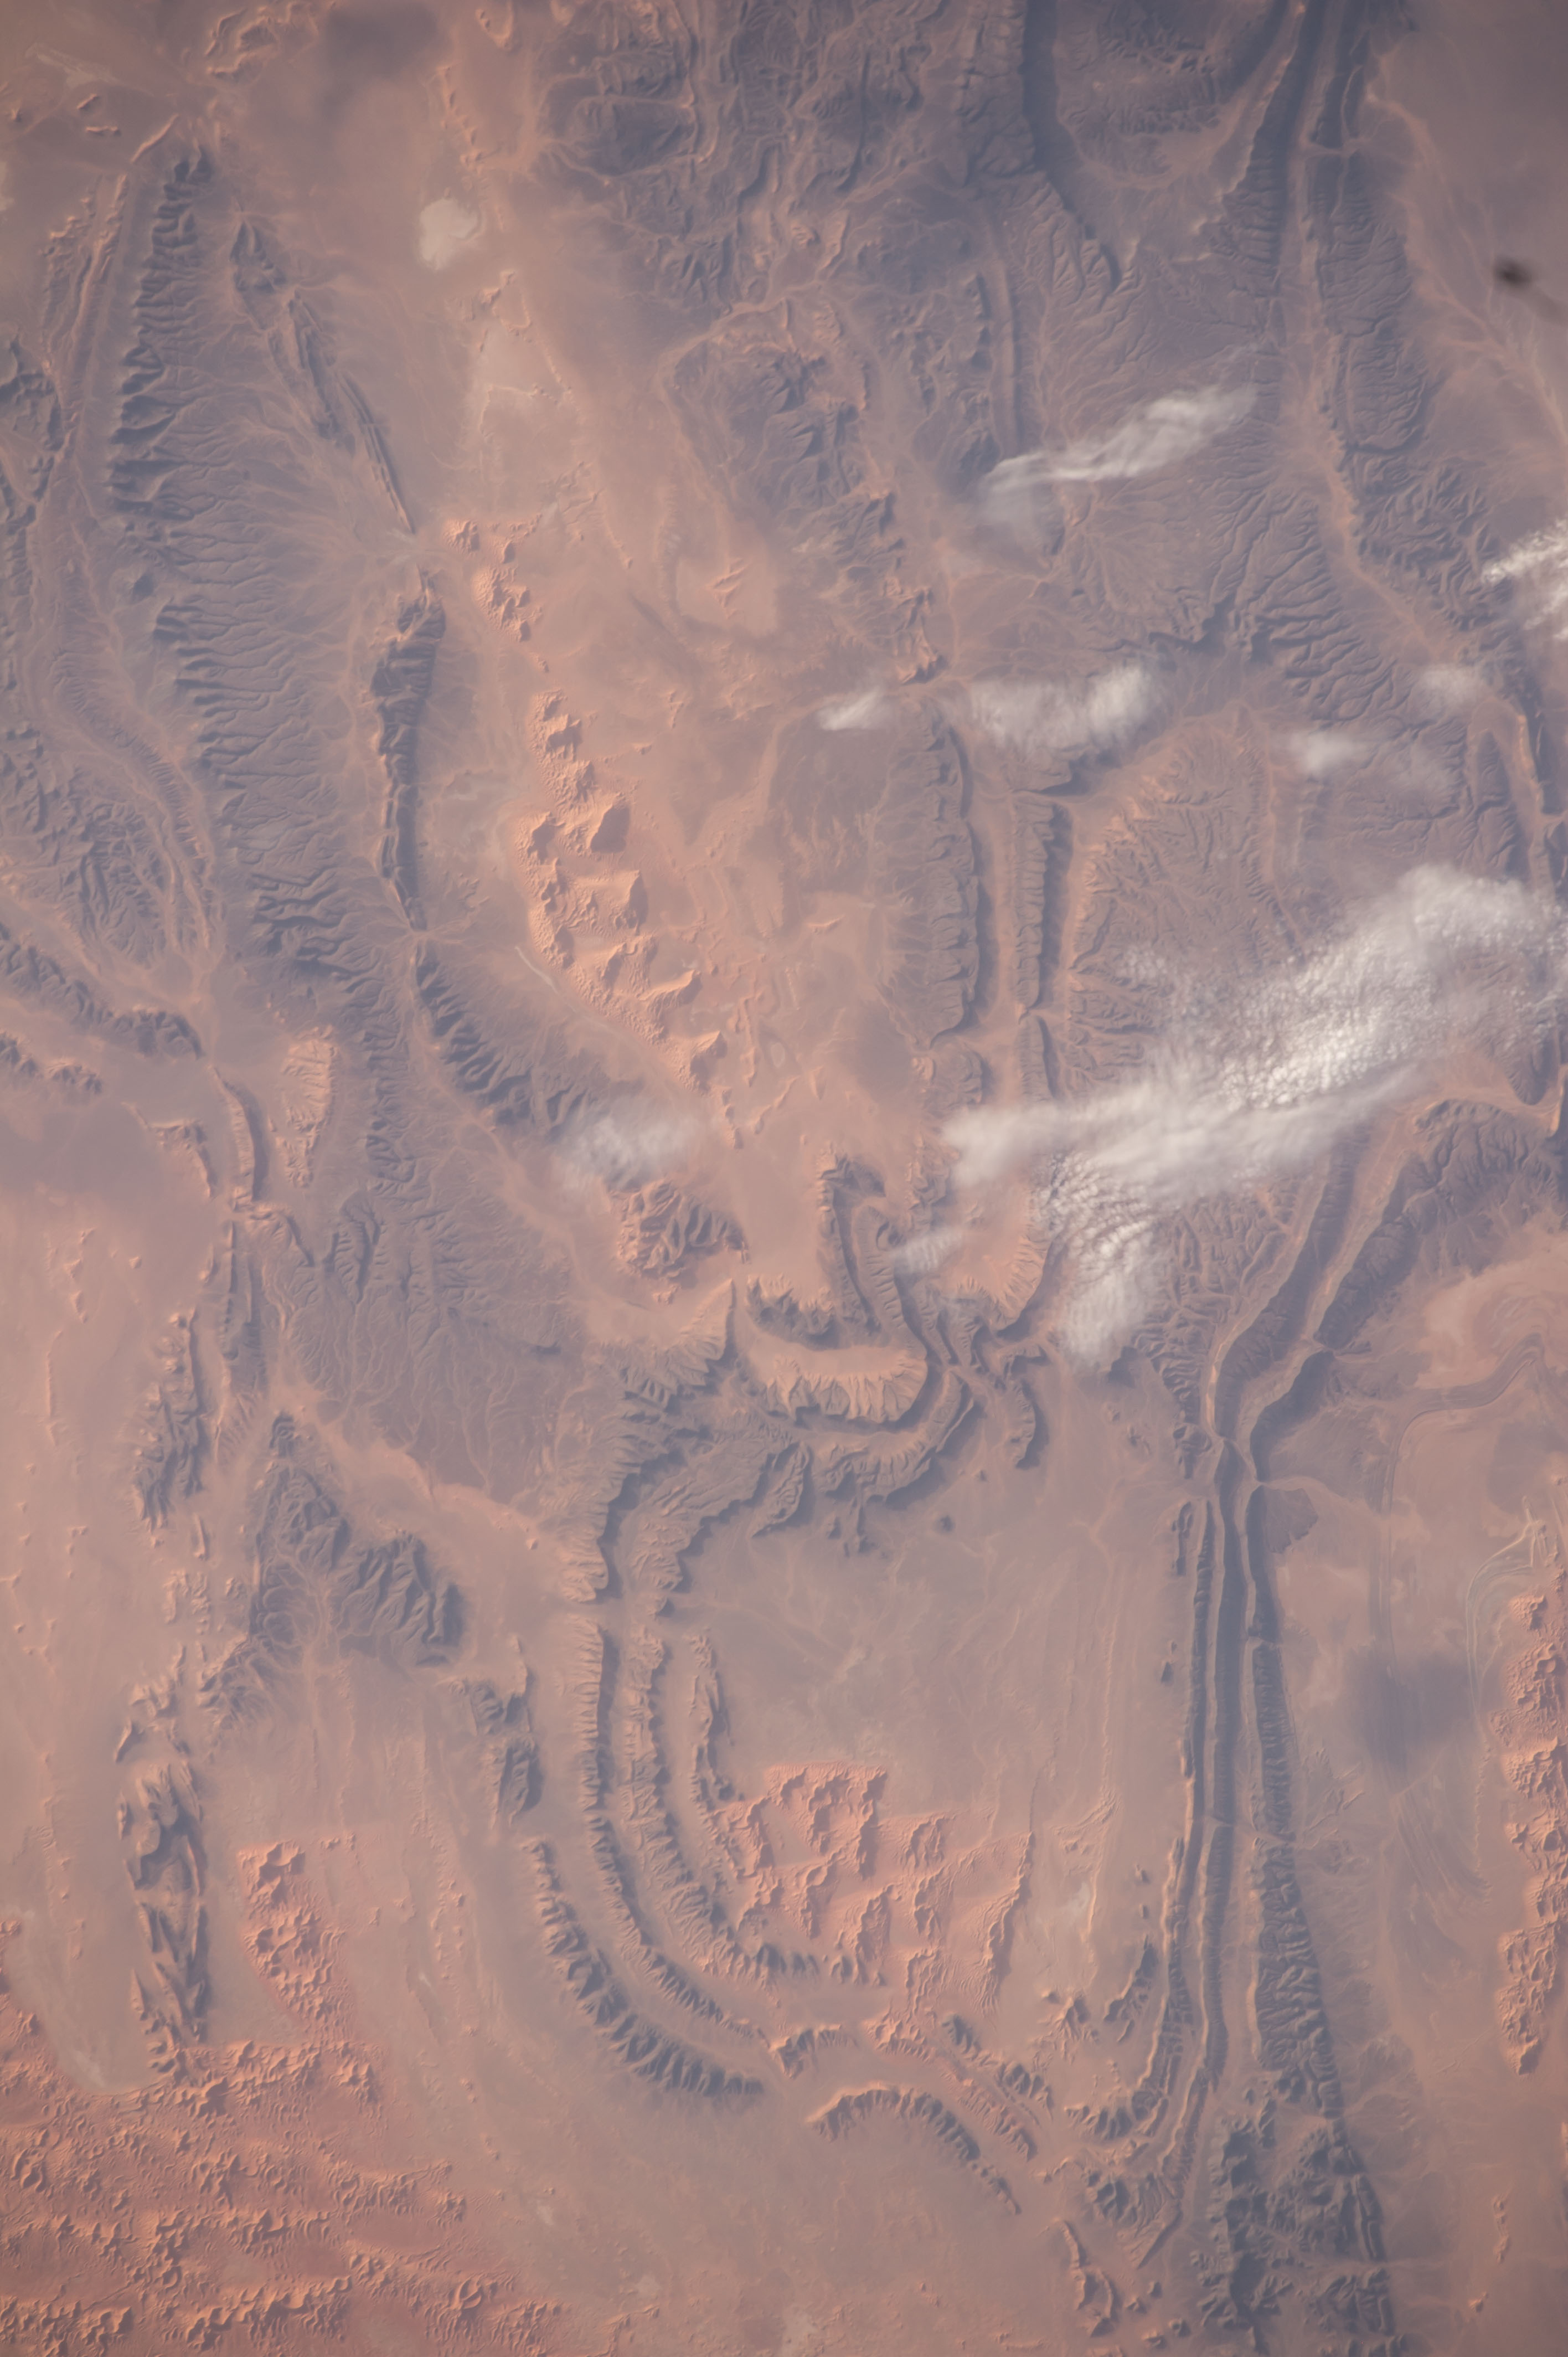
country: ALGERIA
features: SAHARA DES.
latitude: 29.5
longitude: -2.5
